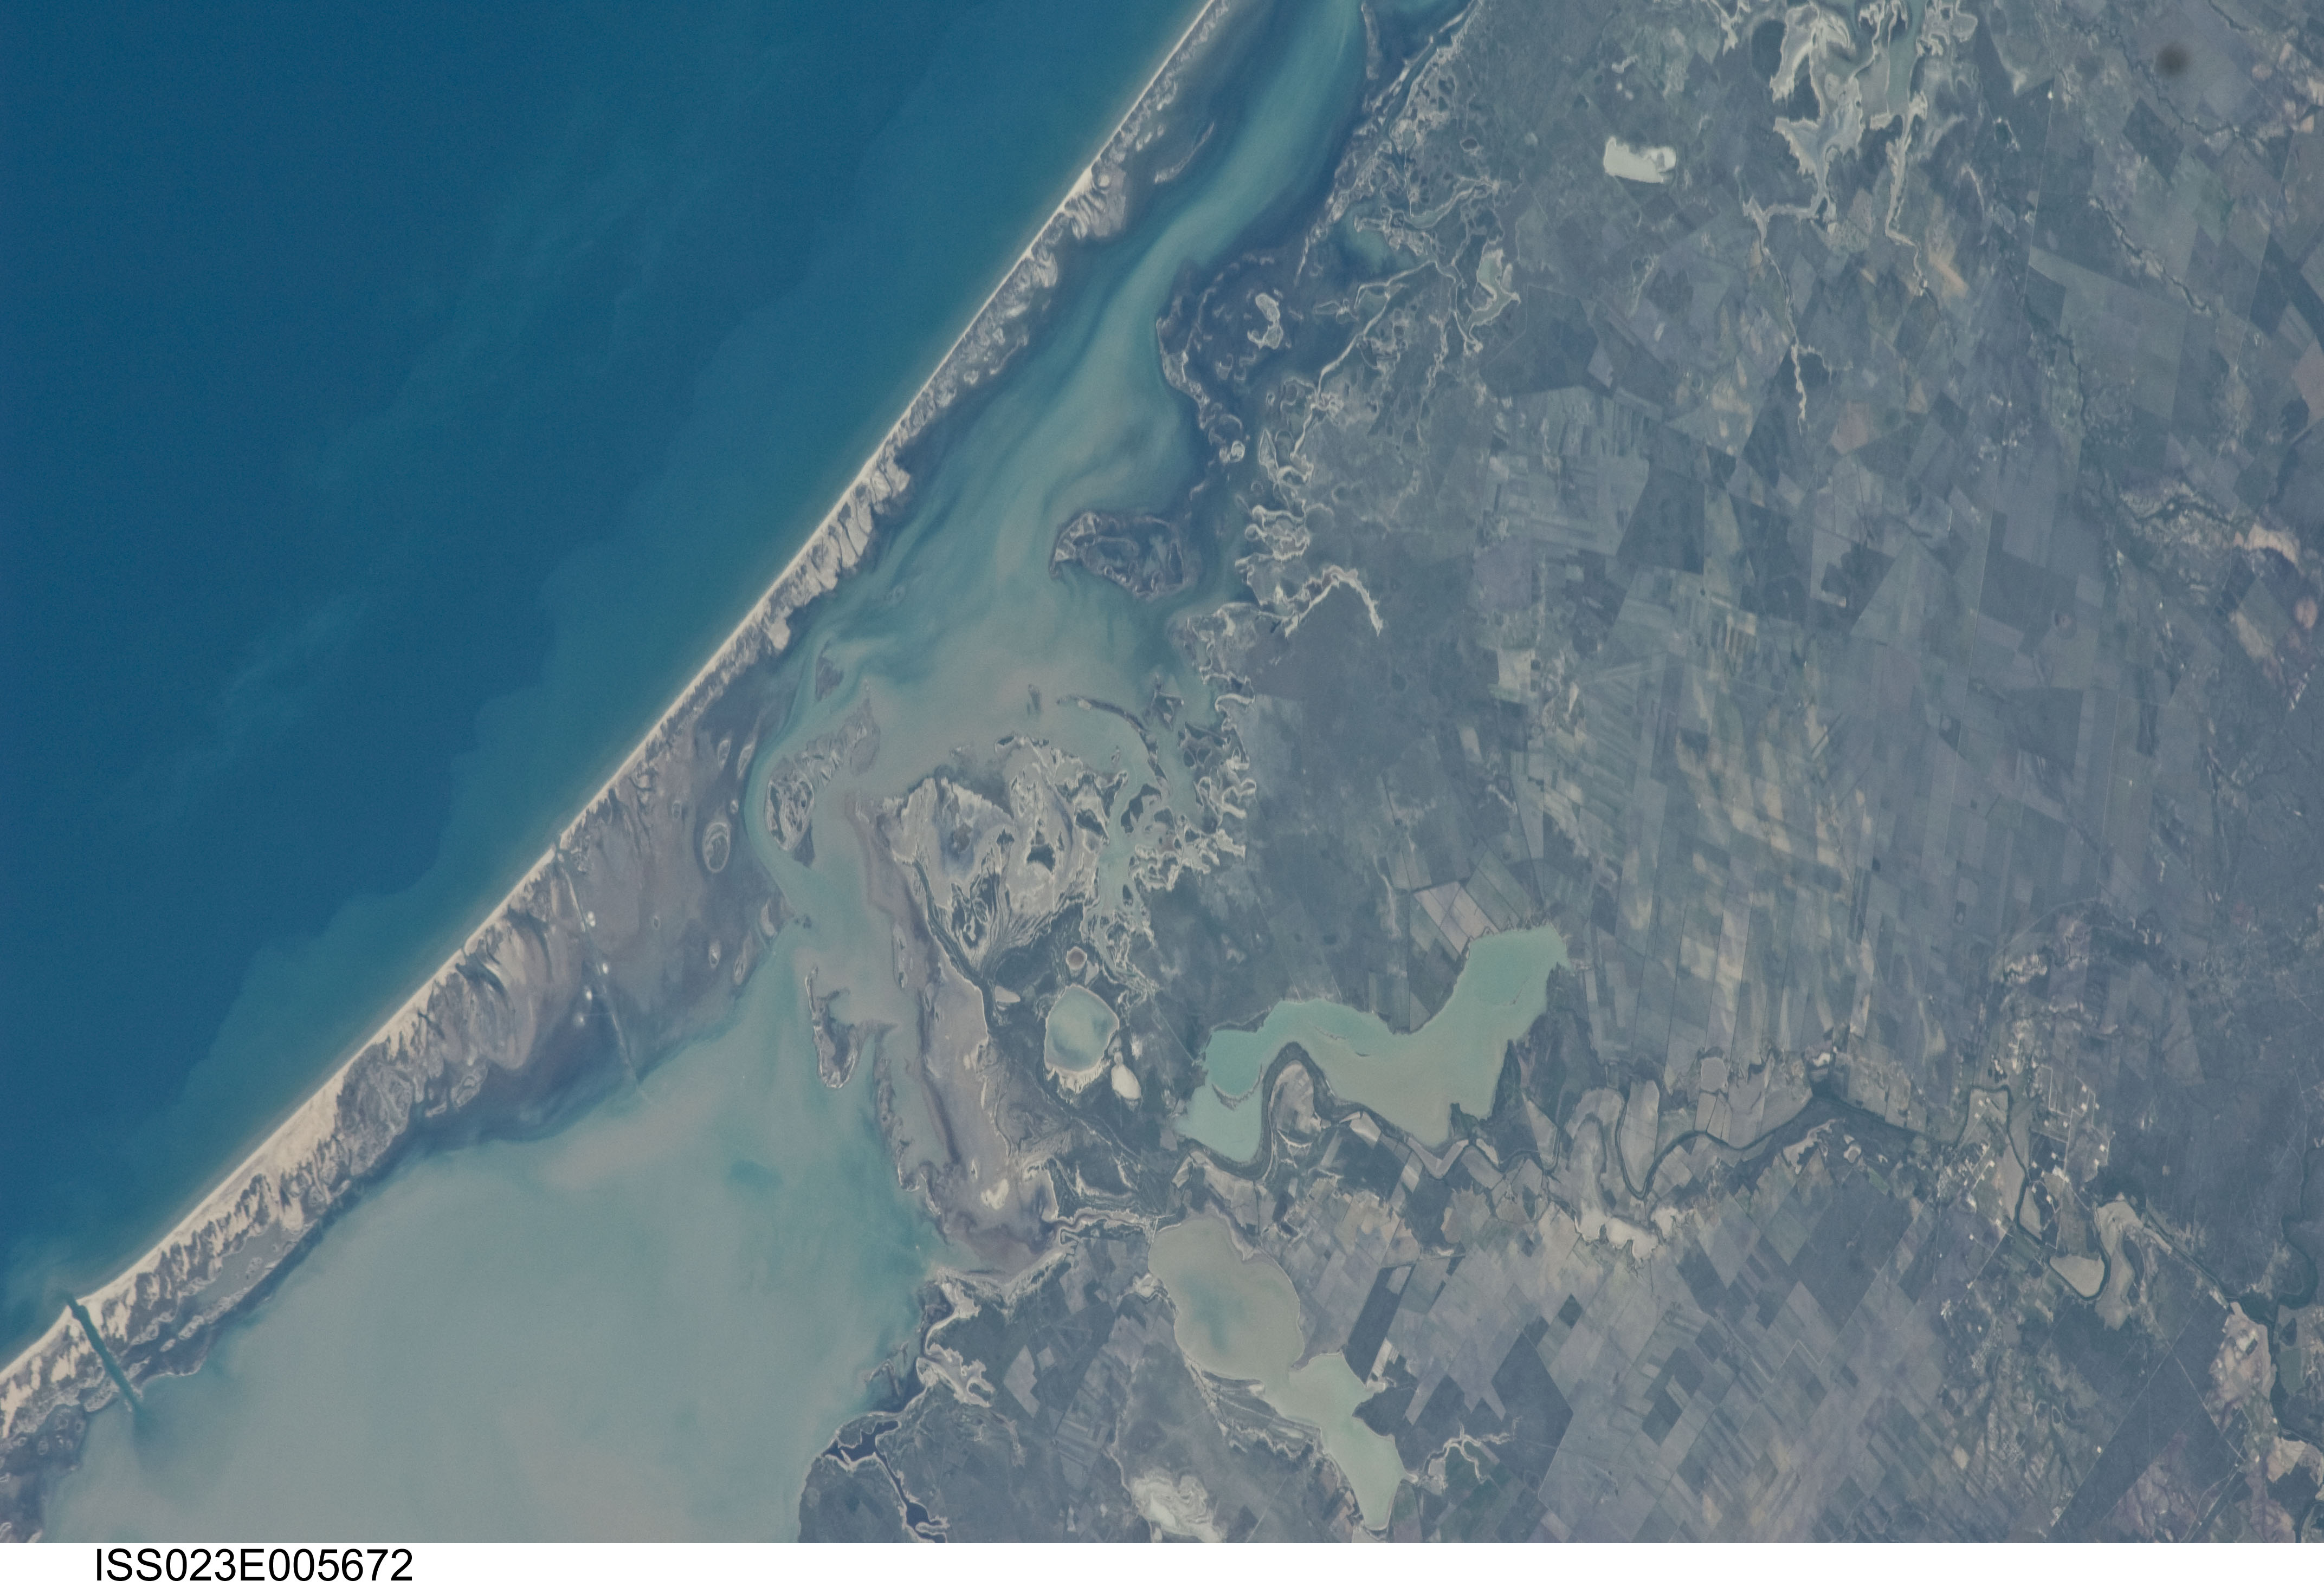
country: MEXICO
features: S. LAGUNA MADRE, BEACH, DUNES, WETLANDS
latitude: 24.9
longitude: -97.8
